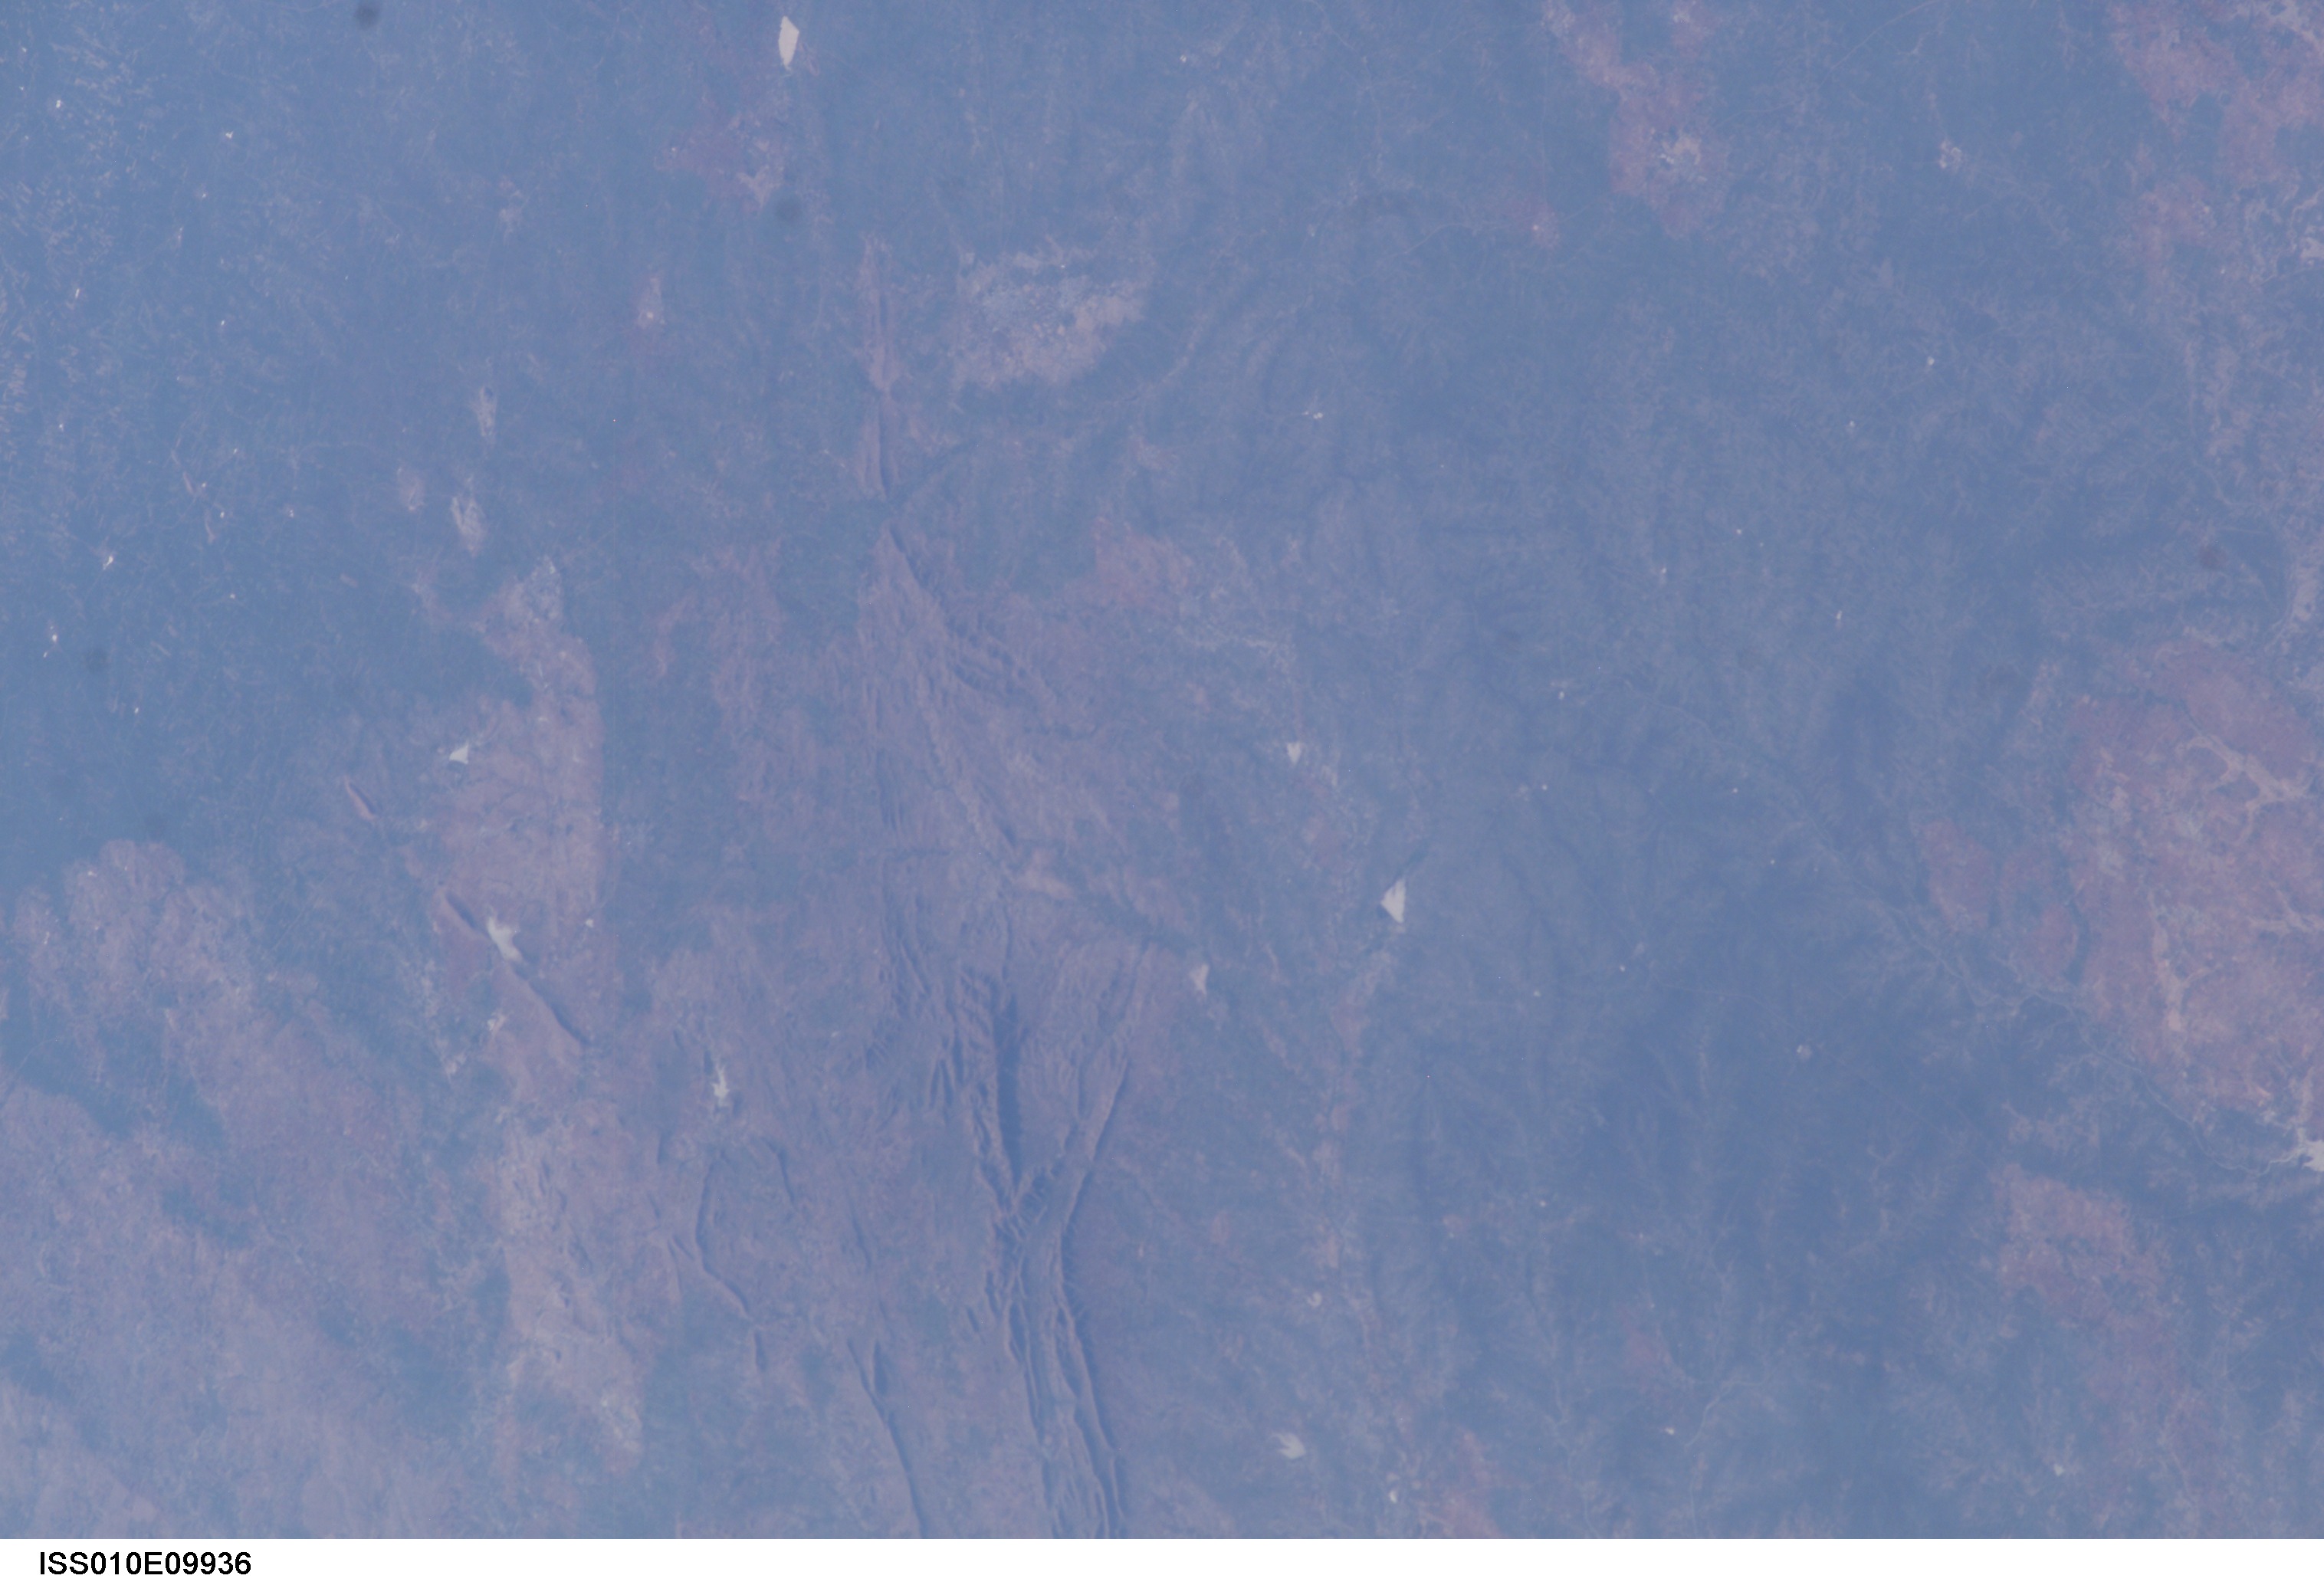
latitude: 15.5
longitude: 75.5
